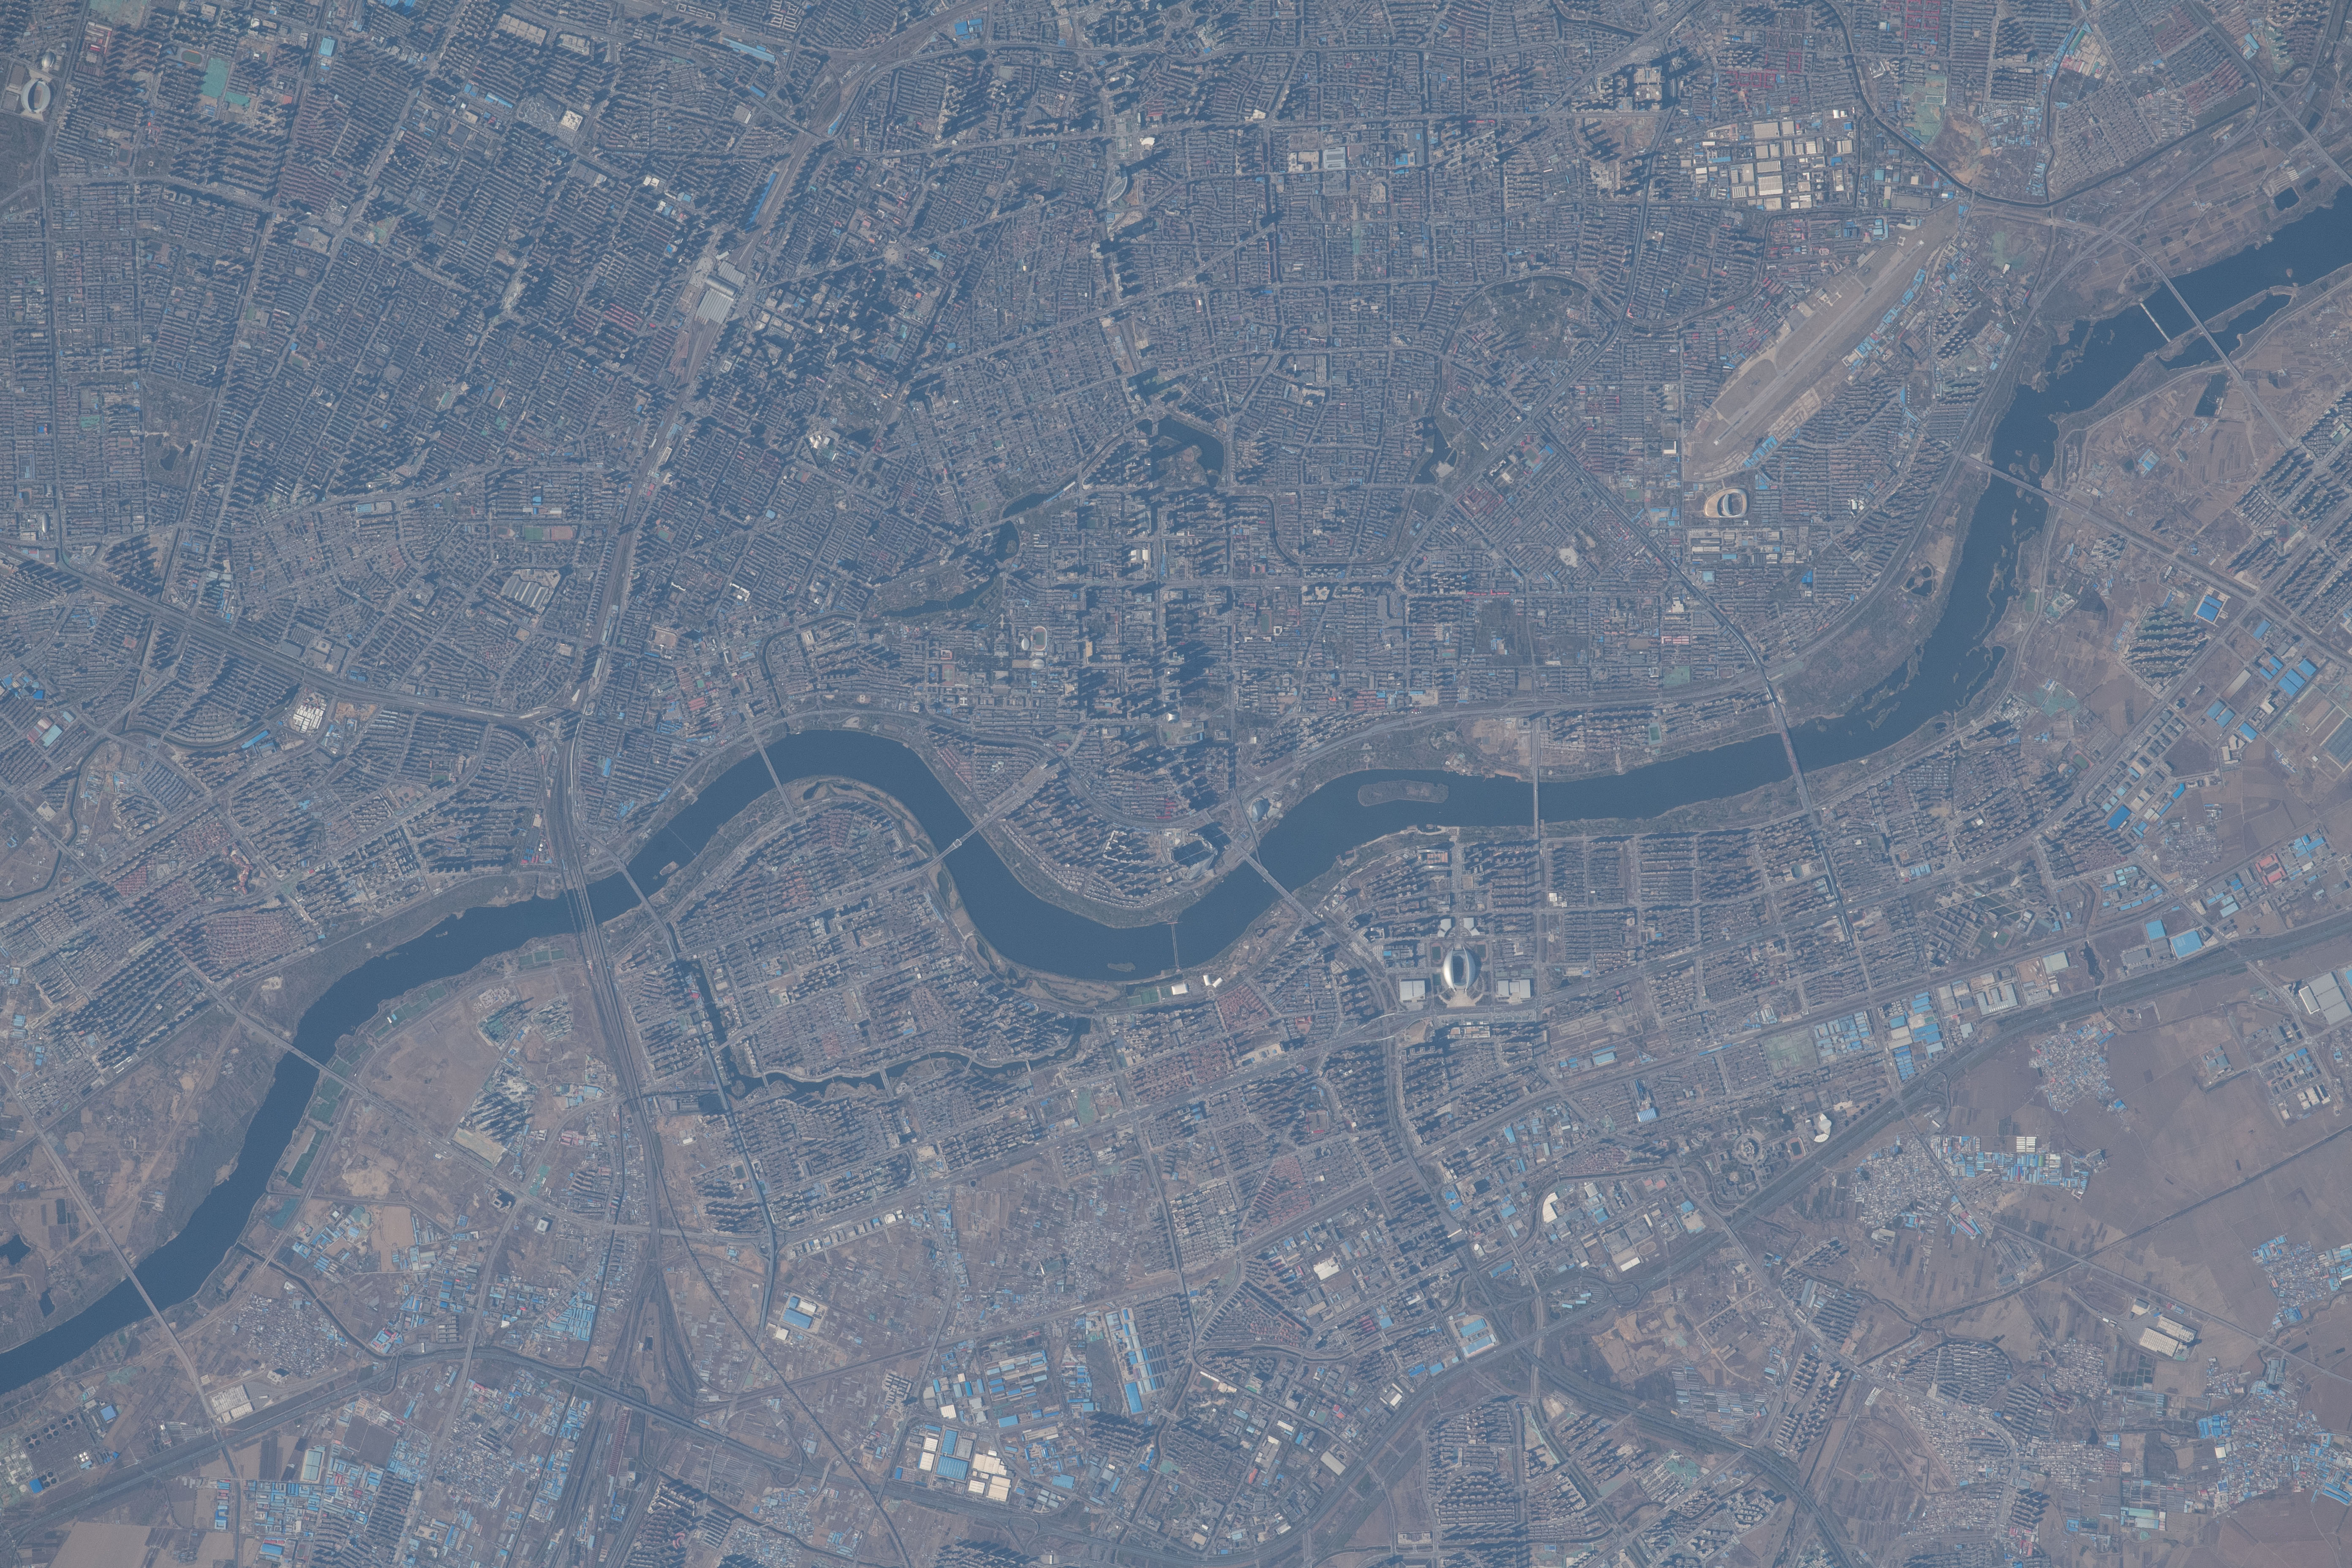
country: CHINA
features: TAIZI RIVER, GUJIAZI
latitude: 41.8
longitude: 123.4
